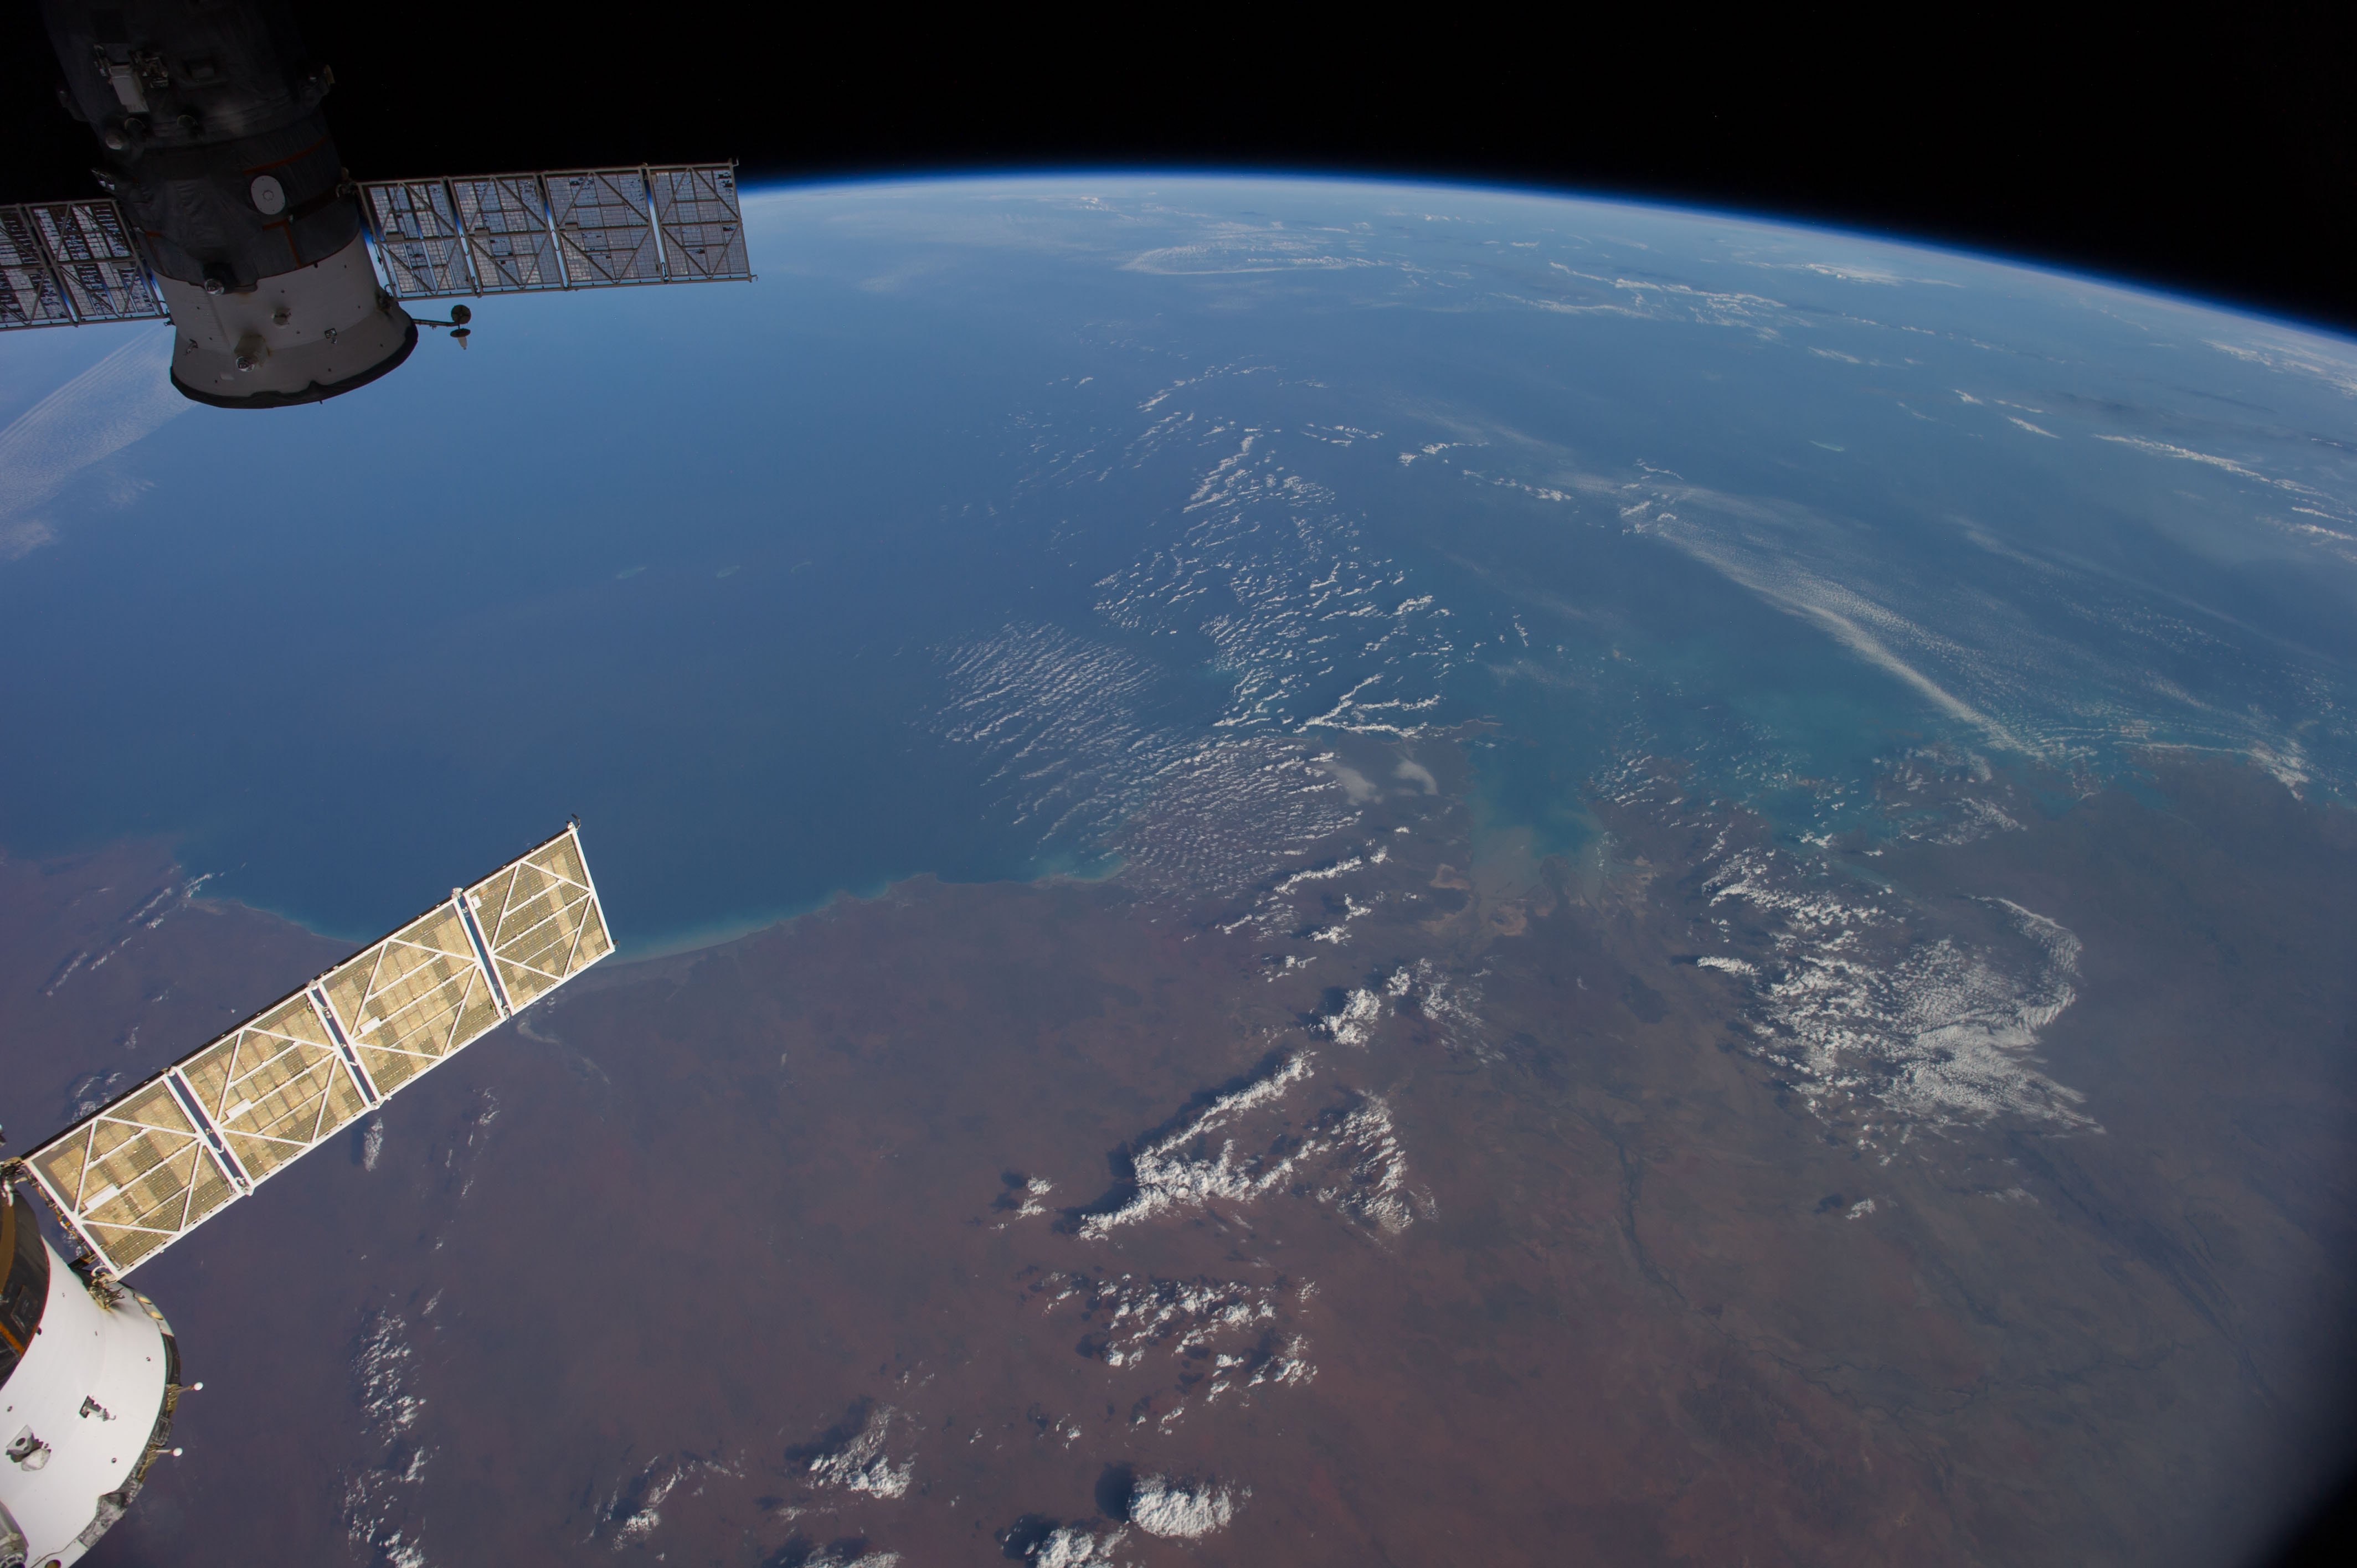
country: AUSTRALIA-WA
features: INDIAN O., KING SOUND, FITZROY R., ATMOSPHERIC LIMB
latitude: -18.0
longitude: 122.5
